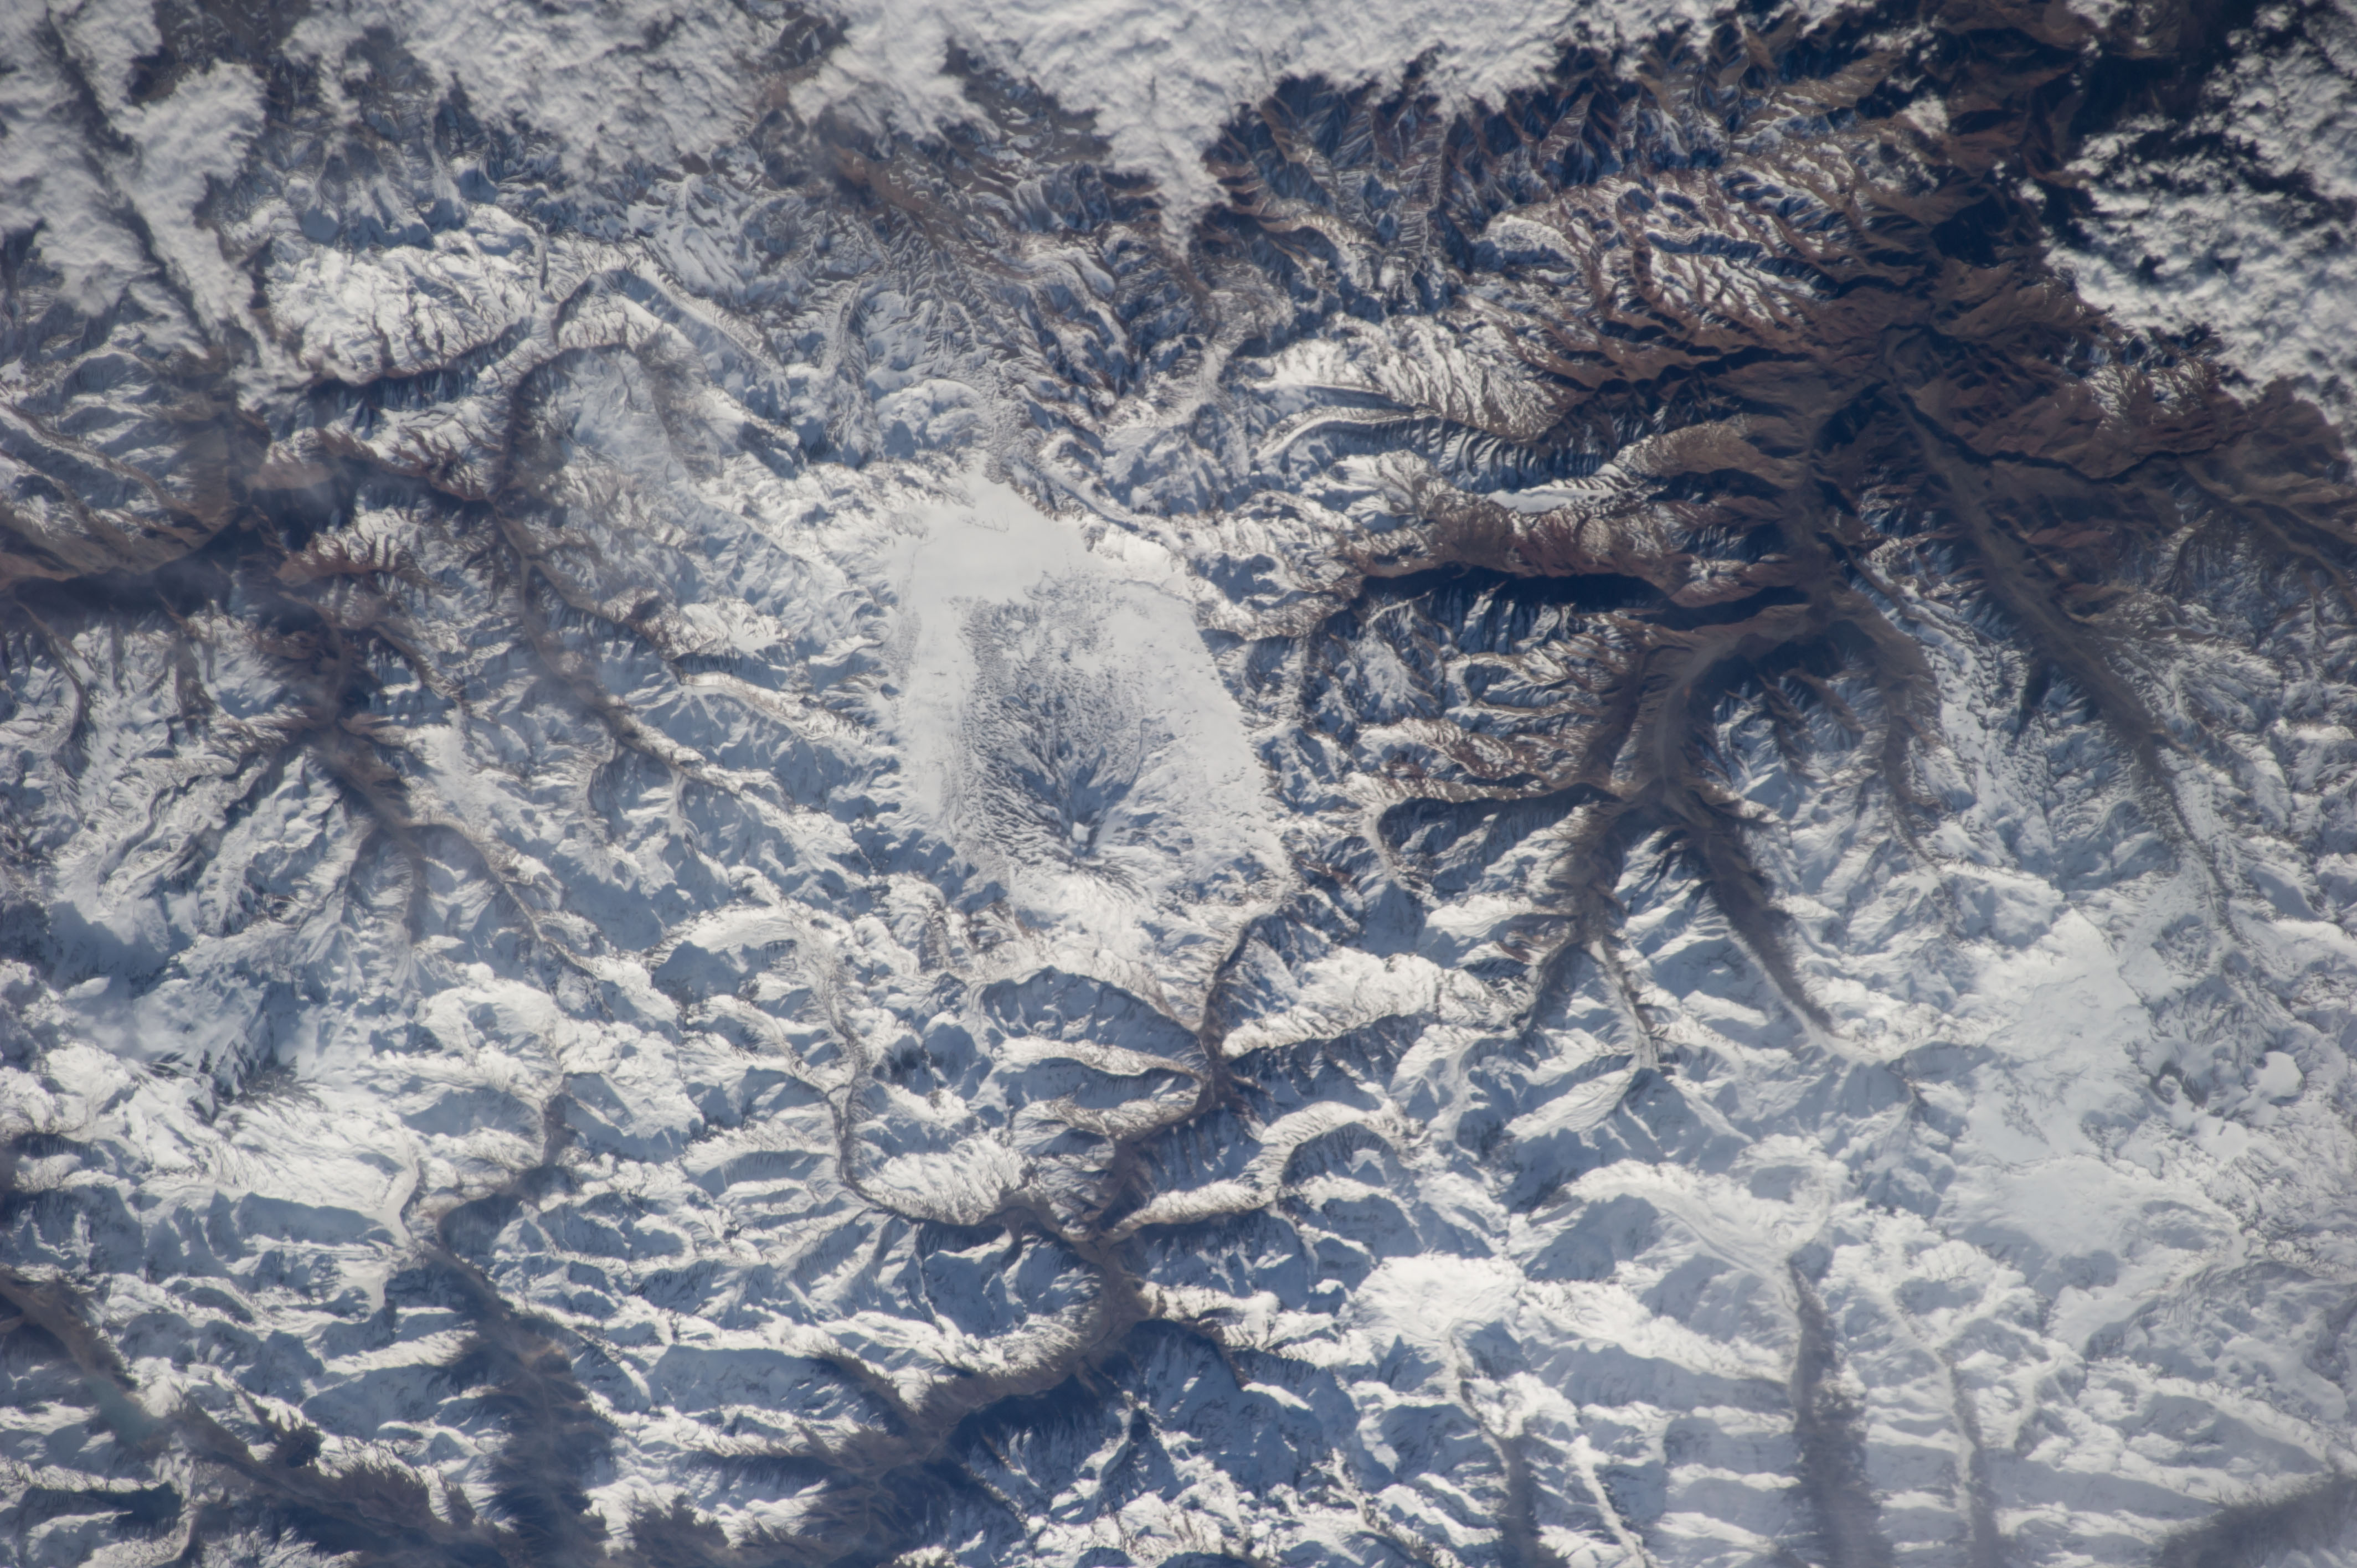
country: CHILE
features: MAIPO VOL., ANDES
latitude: -34.2
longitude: -69.8
